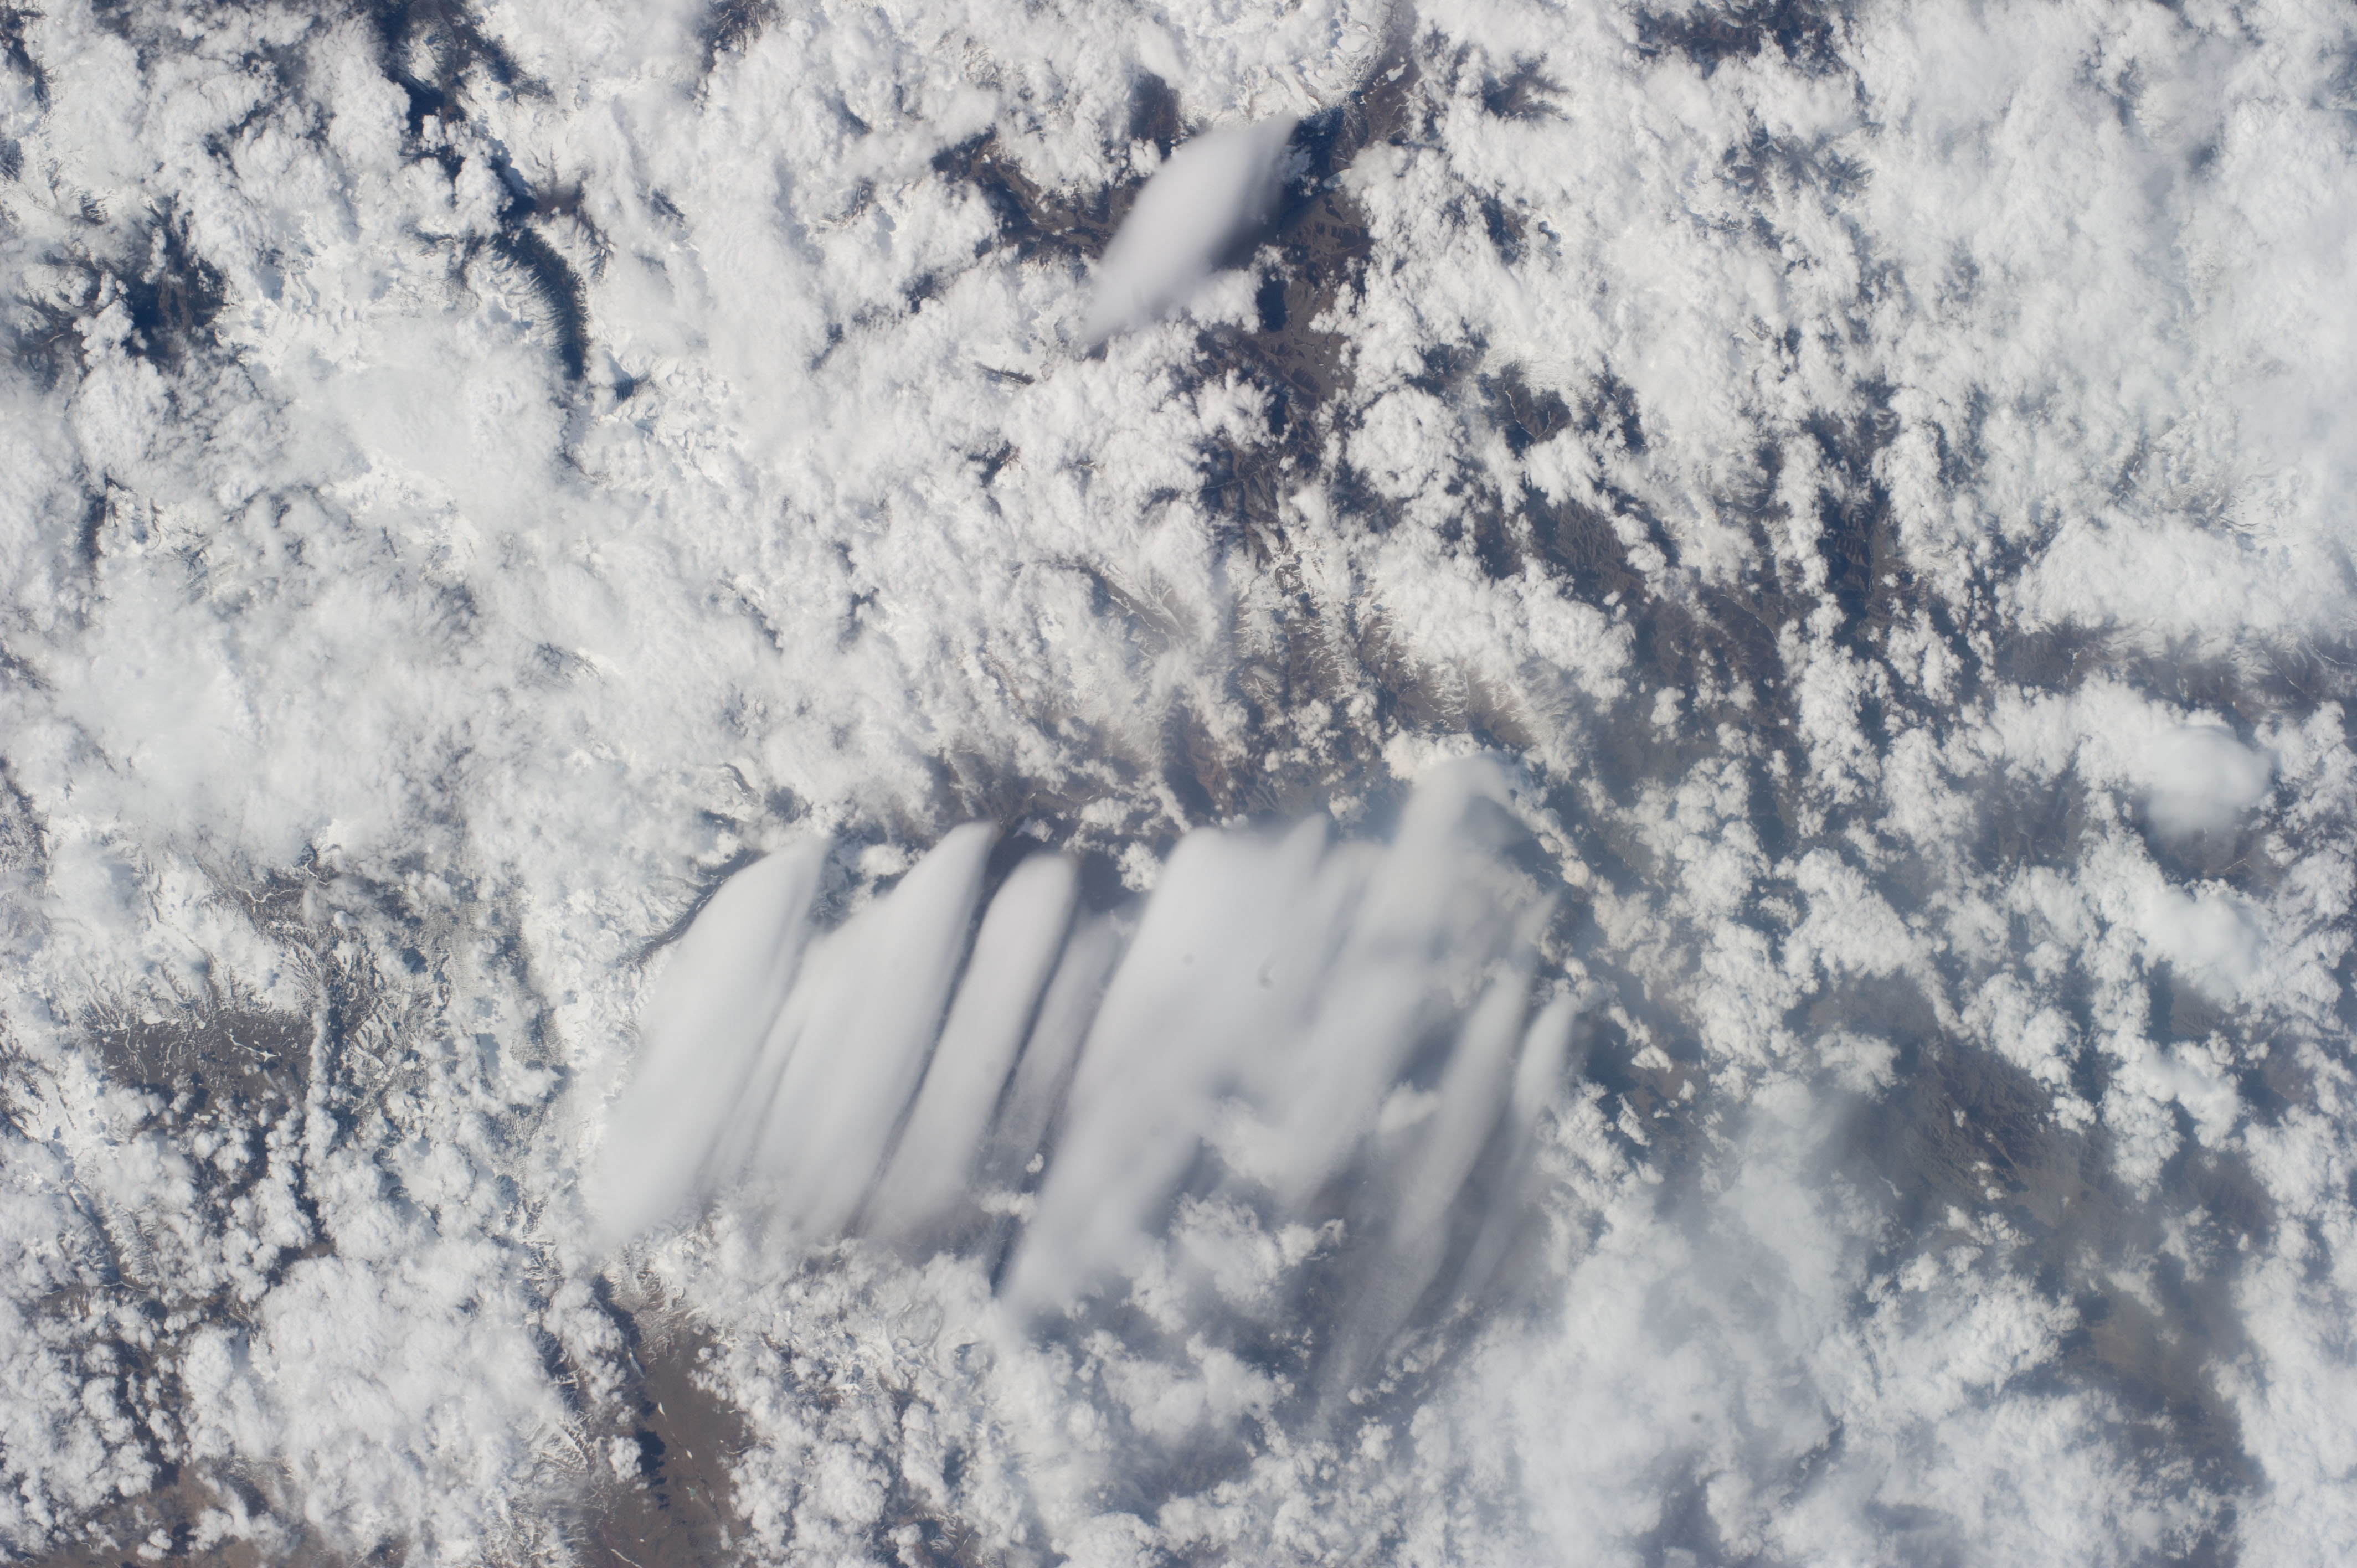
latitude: 51.8
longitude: 91.5
